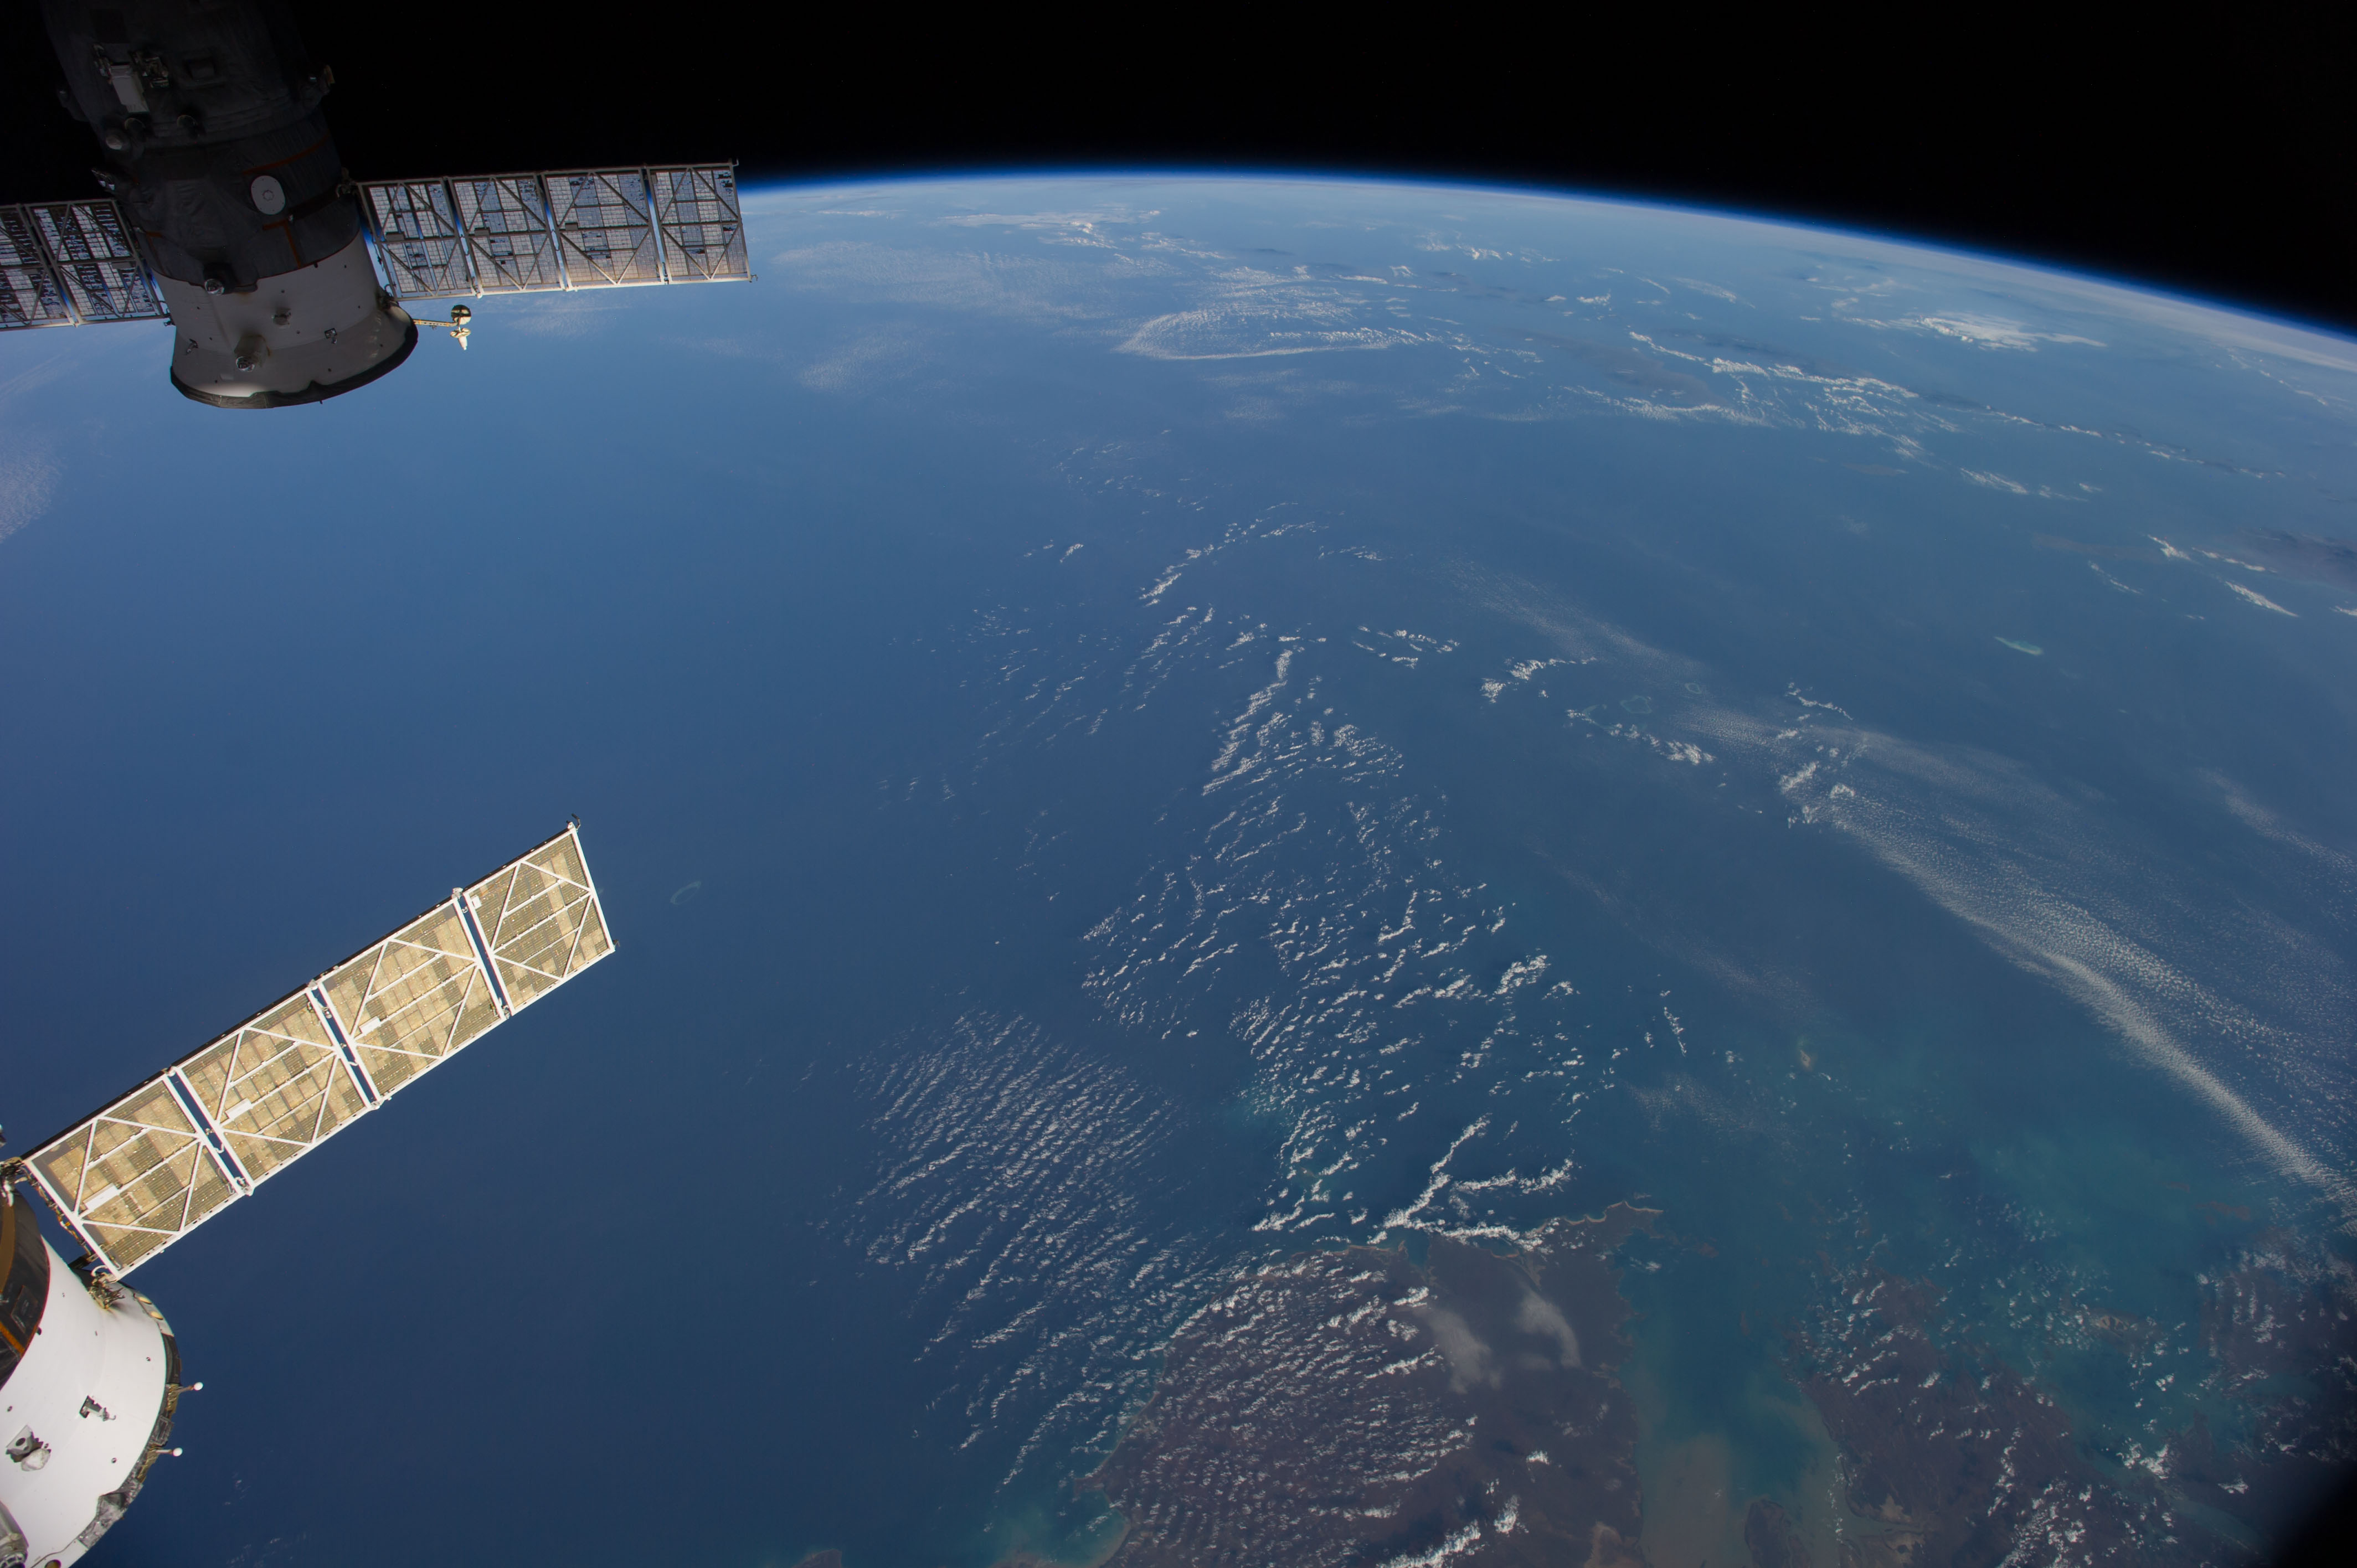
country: AUSTRALIA-WA
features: INDIAN O., KING SOUND, JAVA S., BALI S., FLORES S., SAVU S., W. NUSA TENGGARA, E. NUSA TENGGARA, ATMOSPHERIC LIMB
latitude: -14.5
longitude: 120.0
